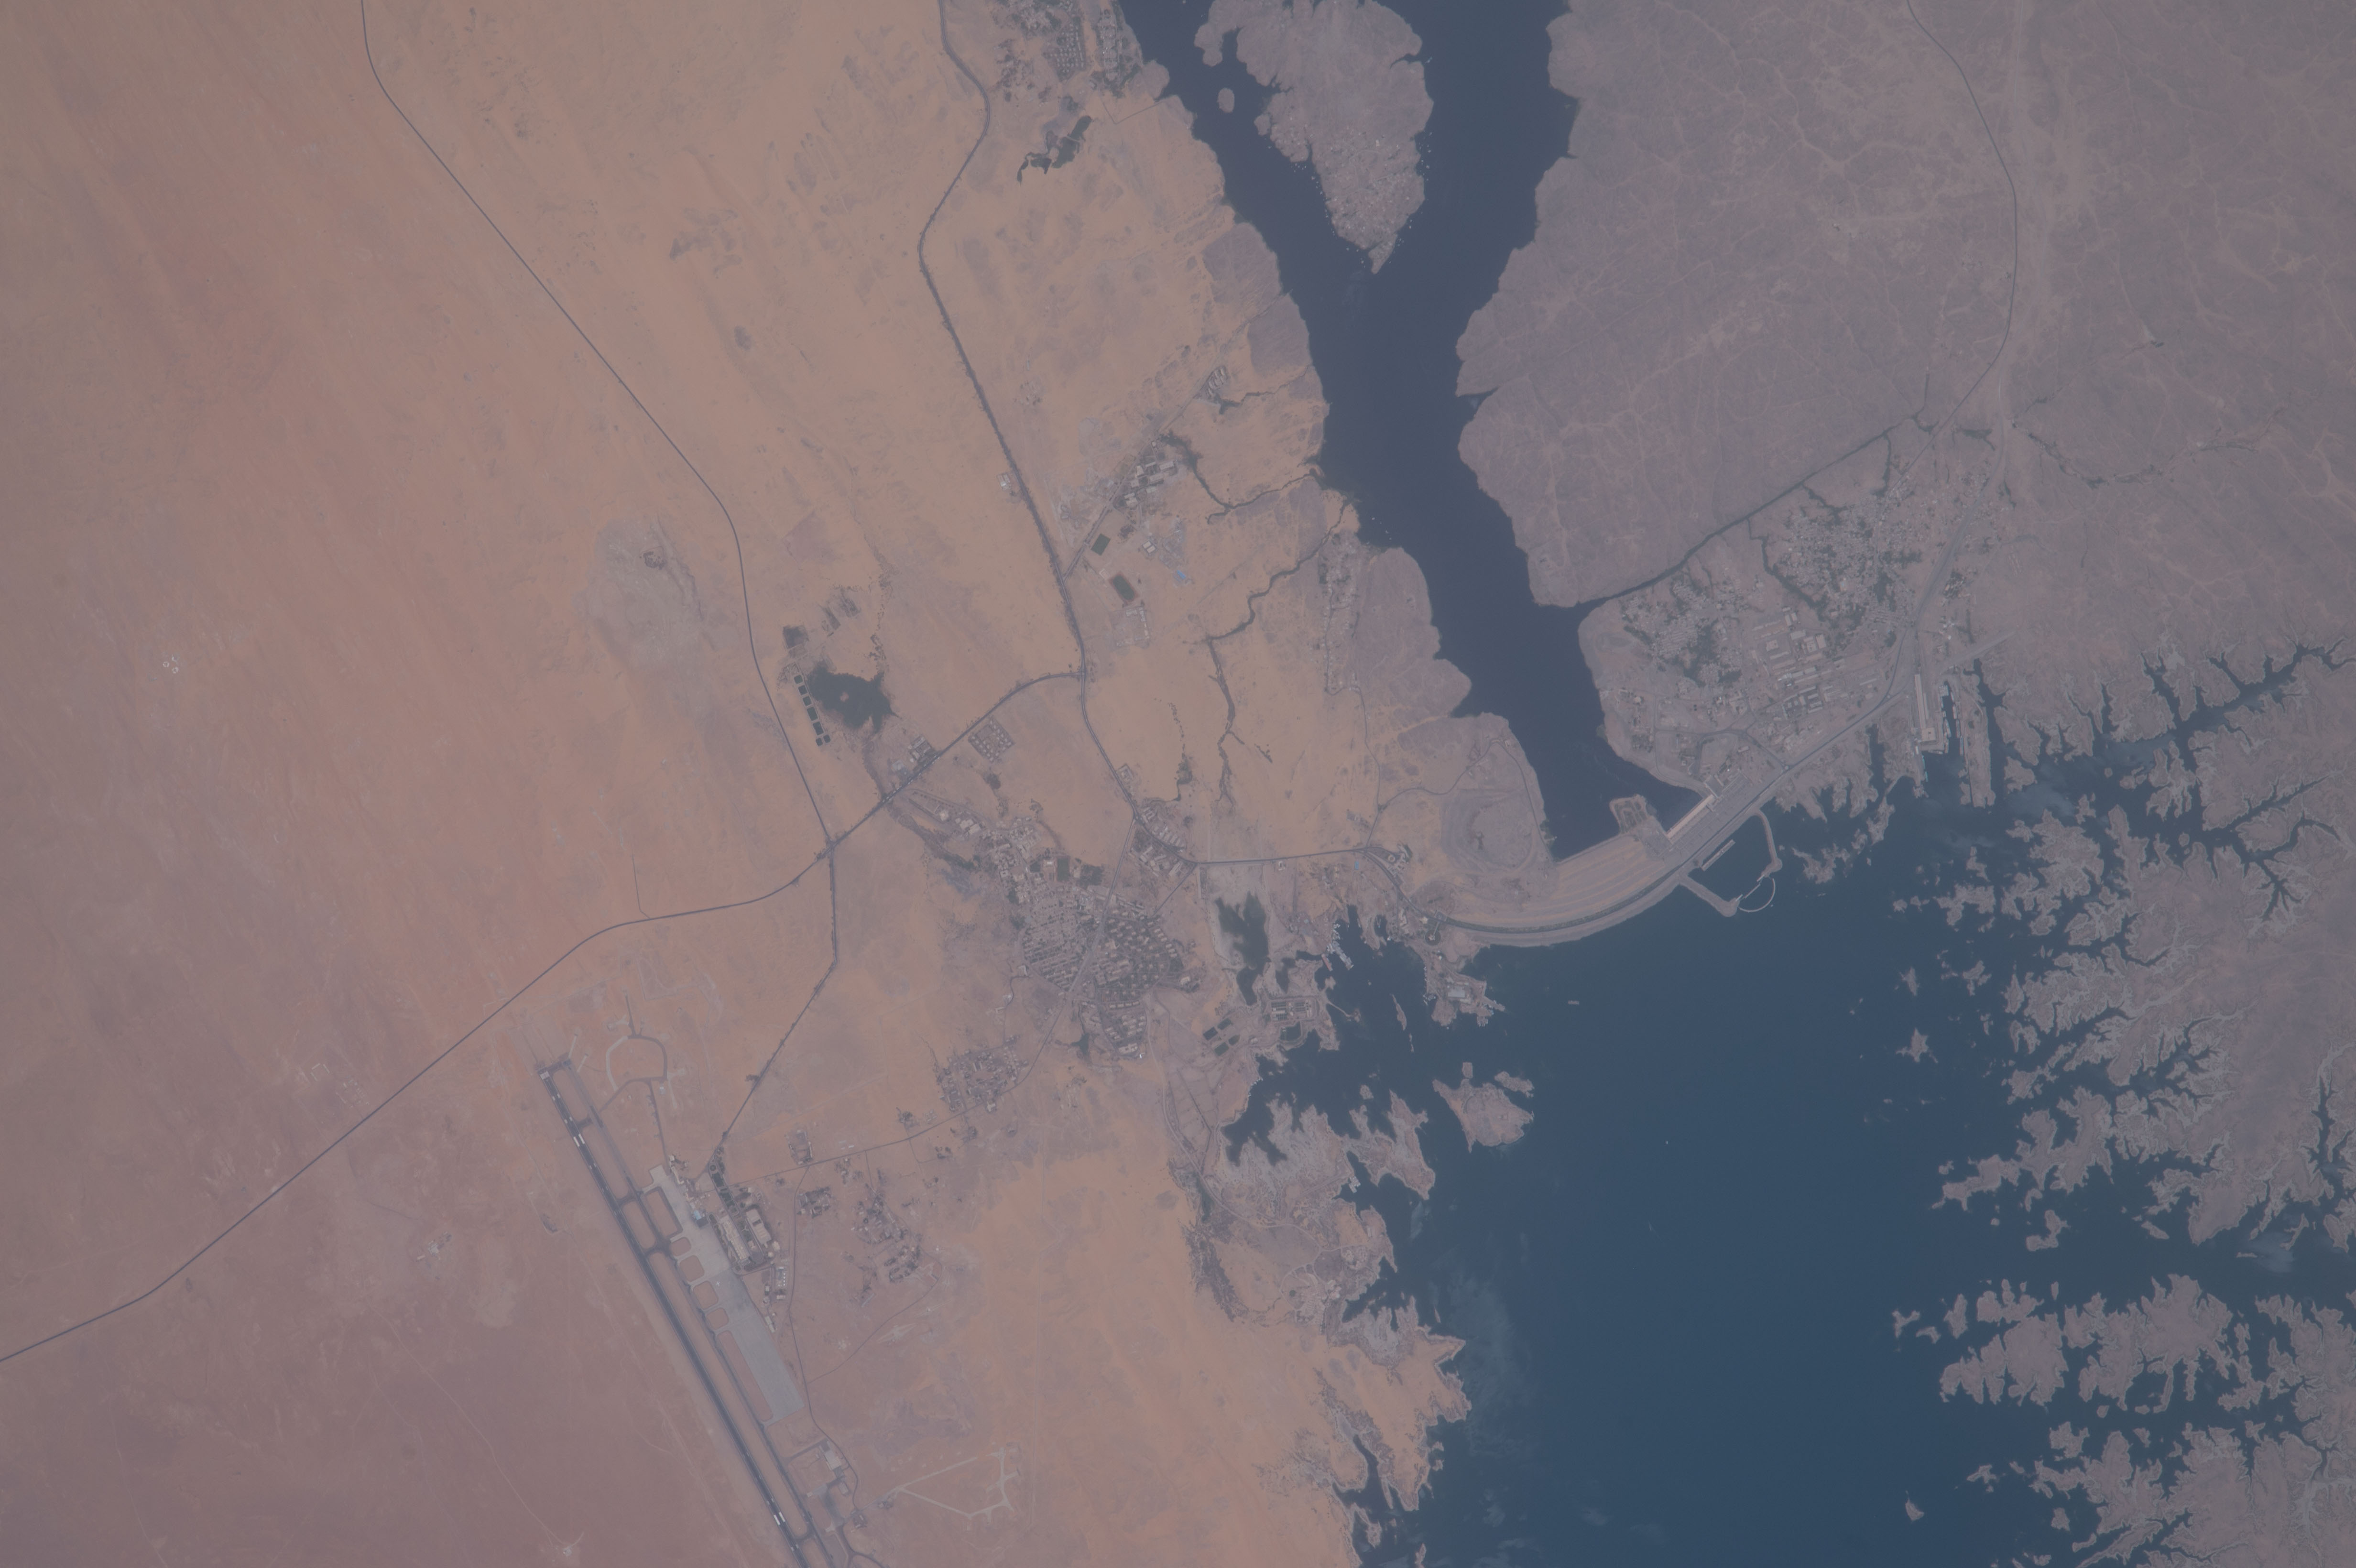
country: EGYPT
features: NILE RIVER, LAKE NASSER, ASWAN DAM, ASWAN INTERNATIONAL AIRPORT, ASWAN-ABU SIMBEL ROAD, PHILAE, ASWAN, EASTERN DESERT
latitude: 24.0
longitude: 32.9
